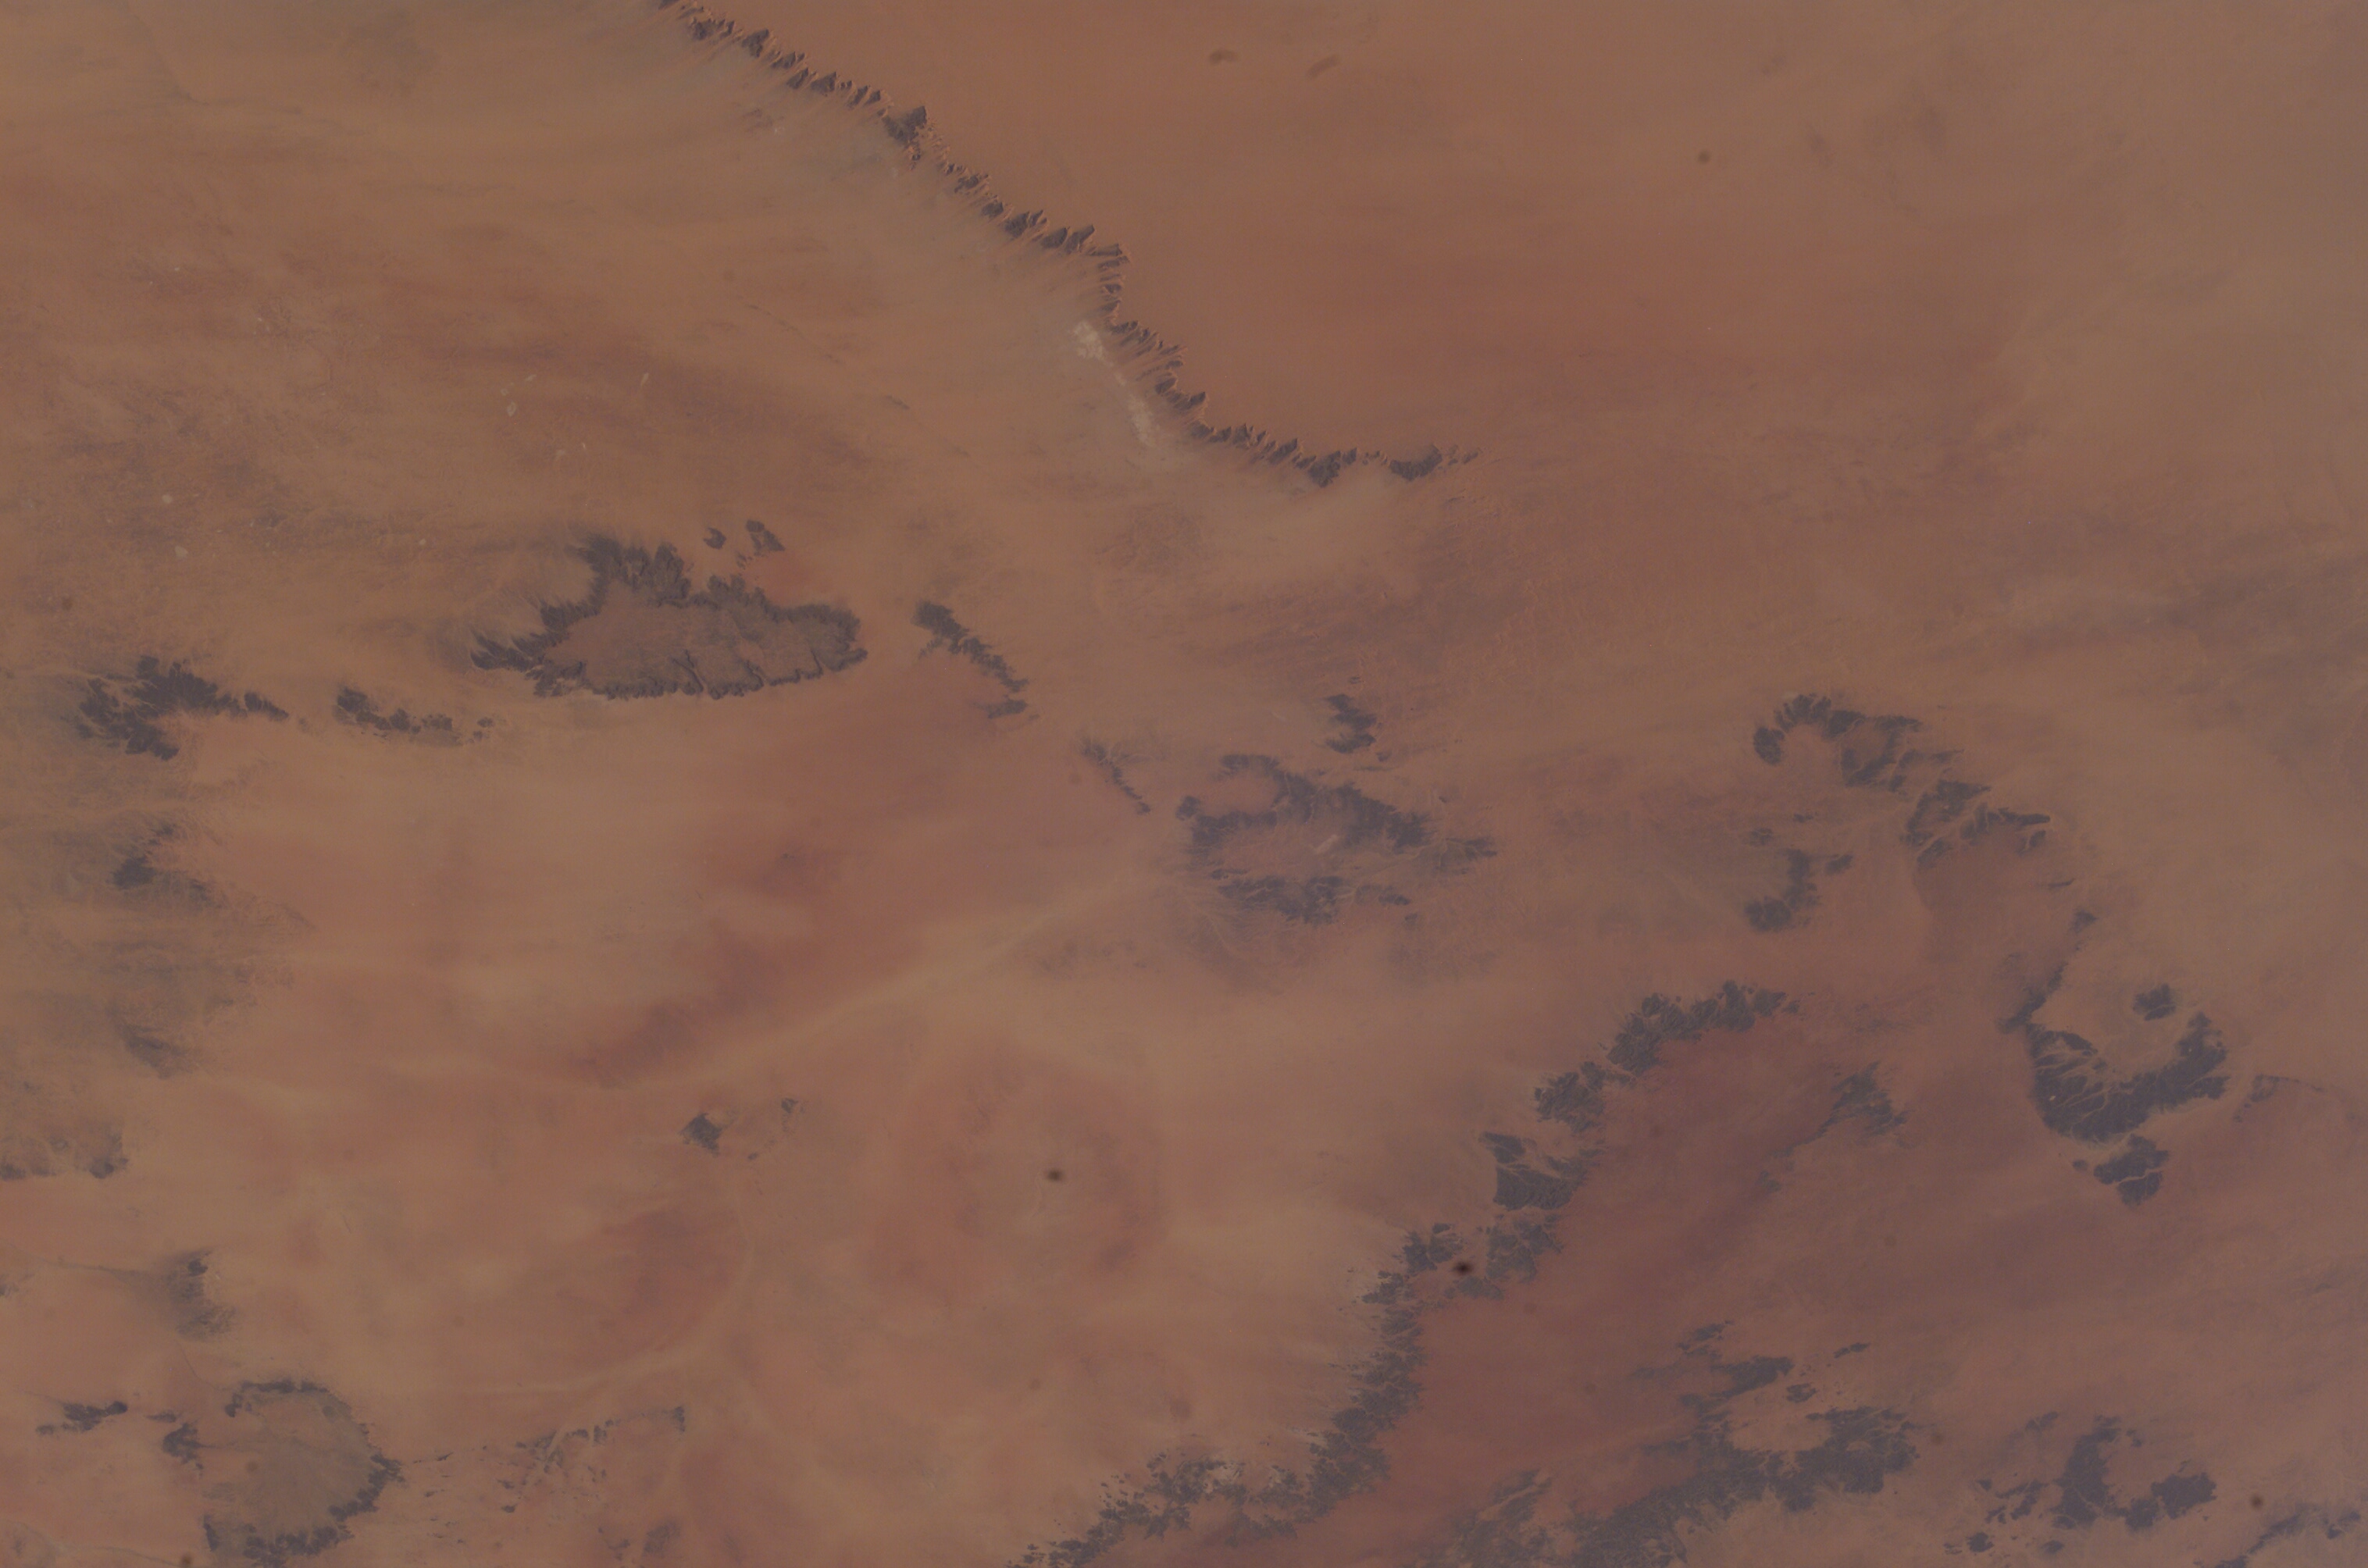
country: SUDAN
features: WADI AL MALIK, JABAL NAGASHUSH
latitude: 17.0
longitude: 30.5
